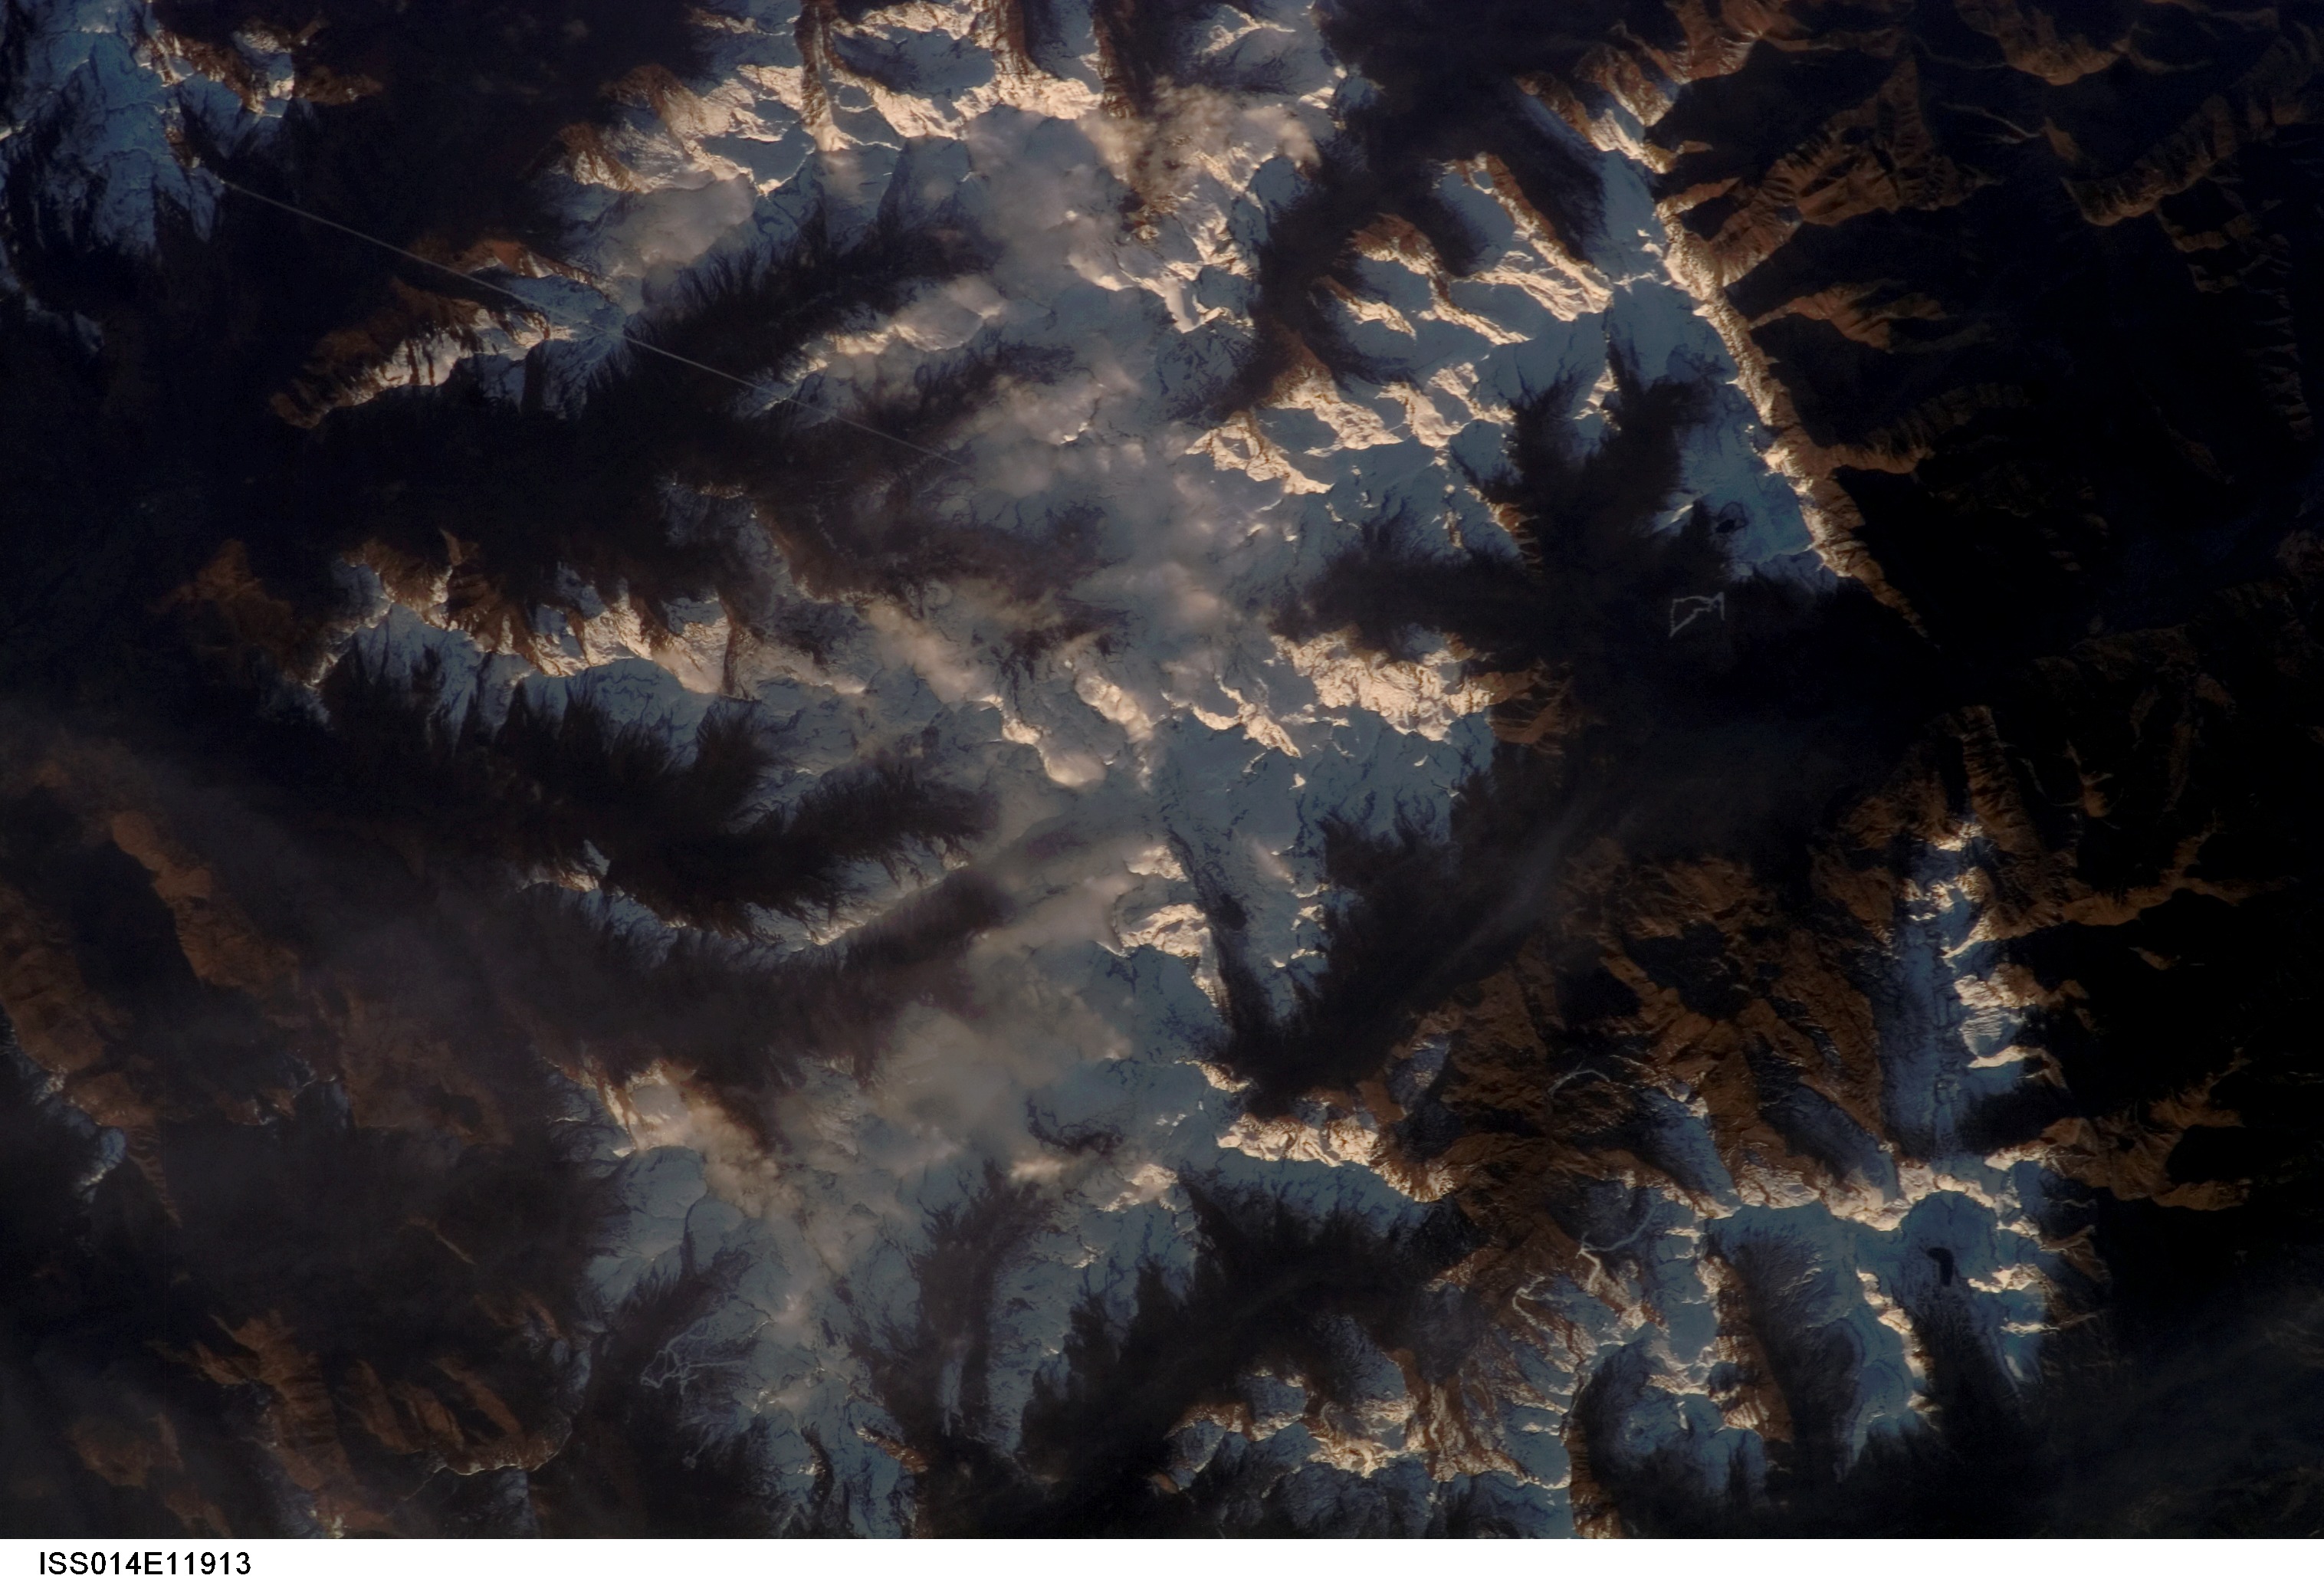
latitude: 43.0
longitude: -0.5
